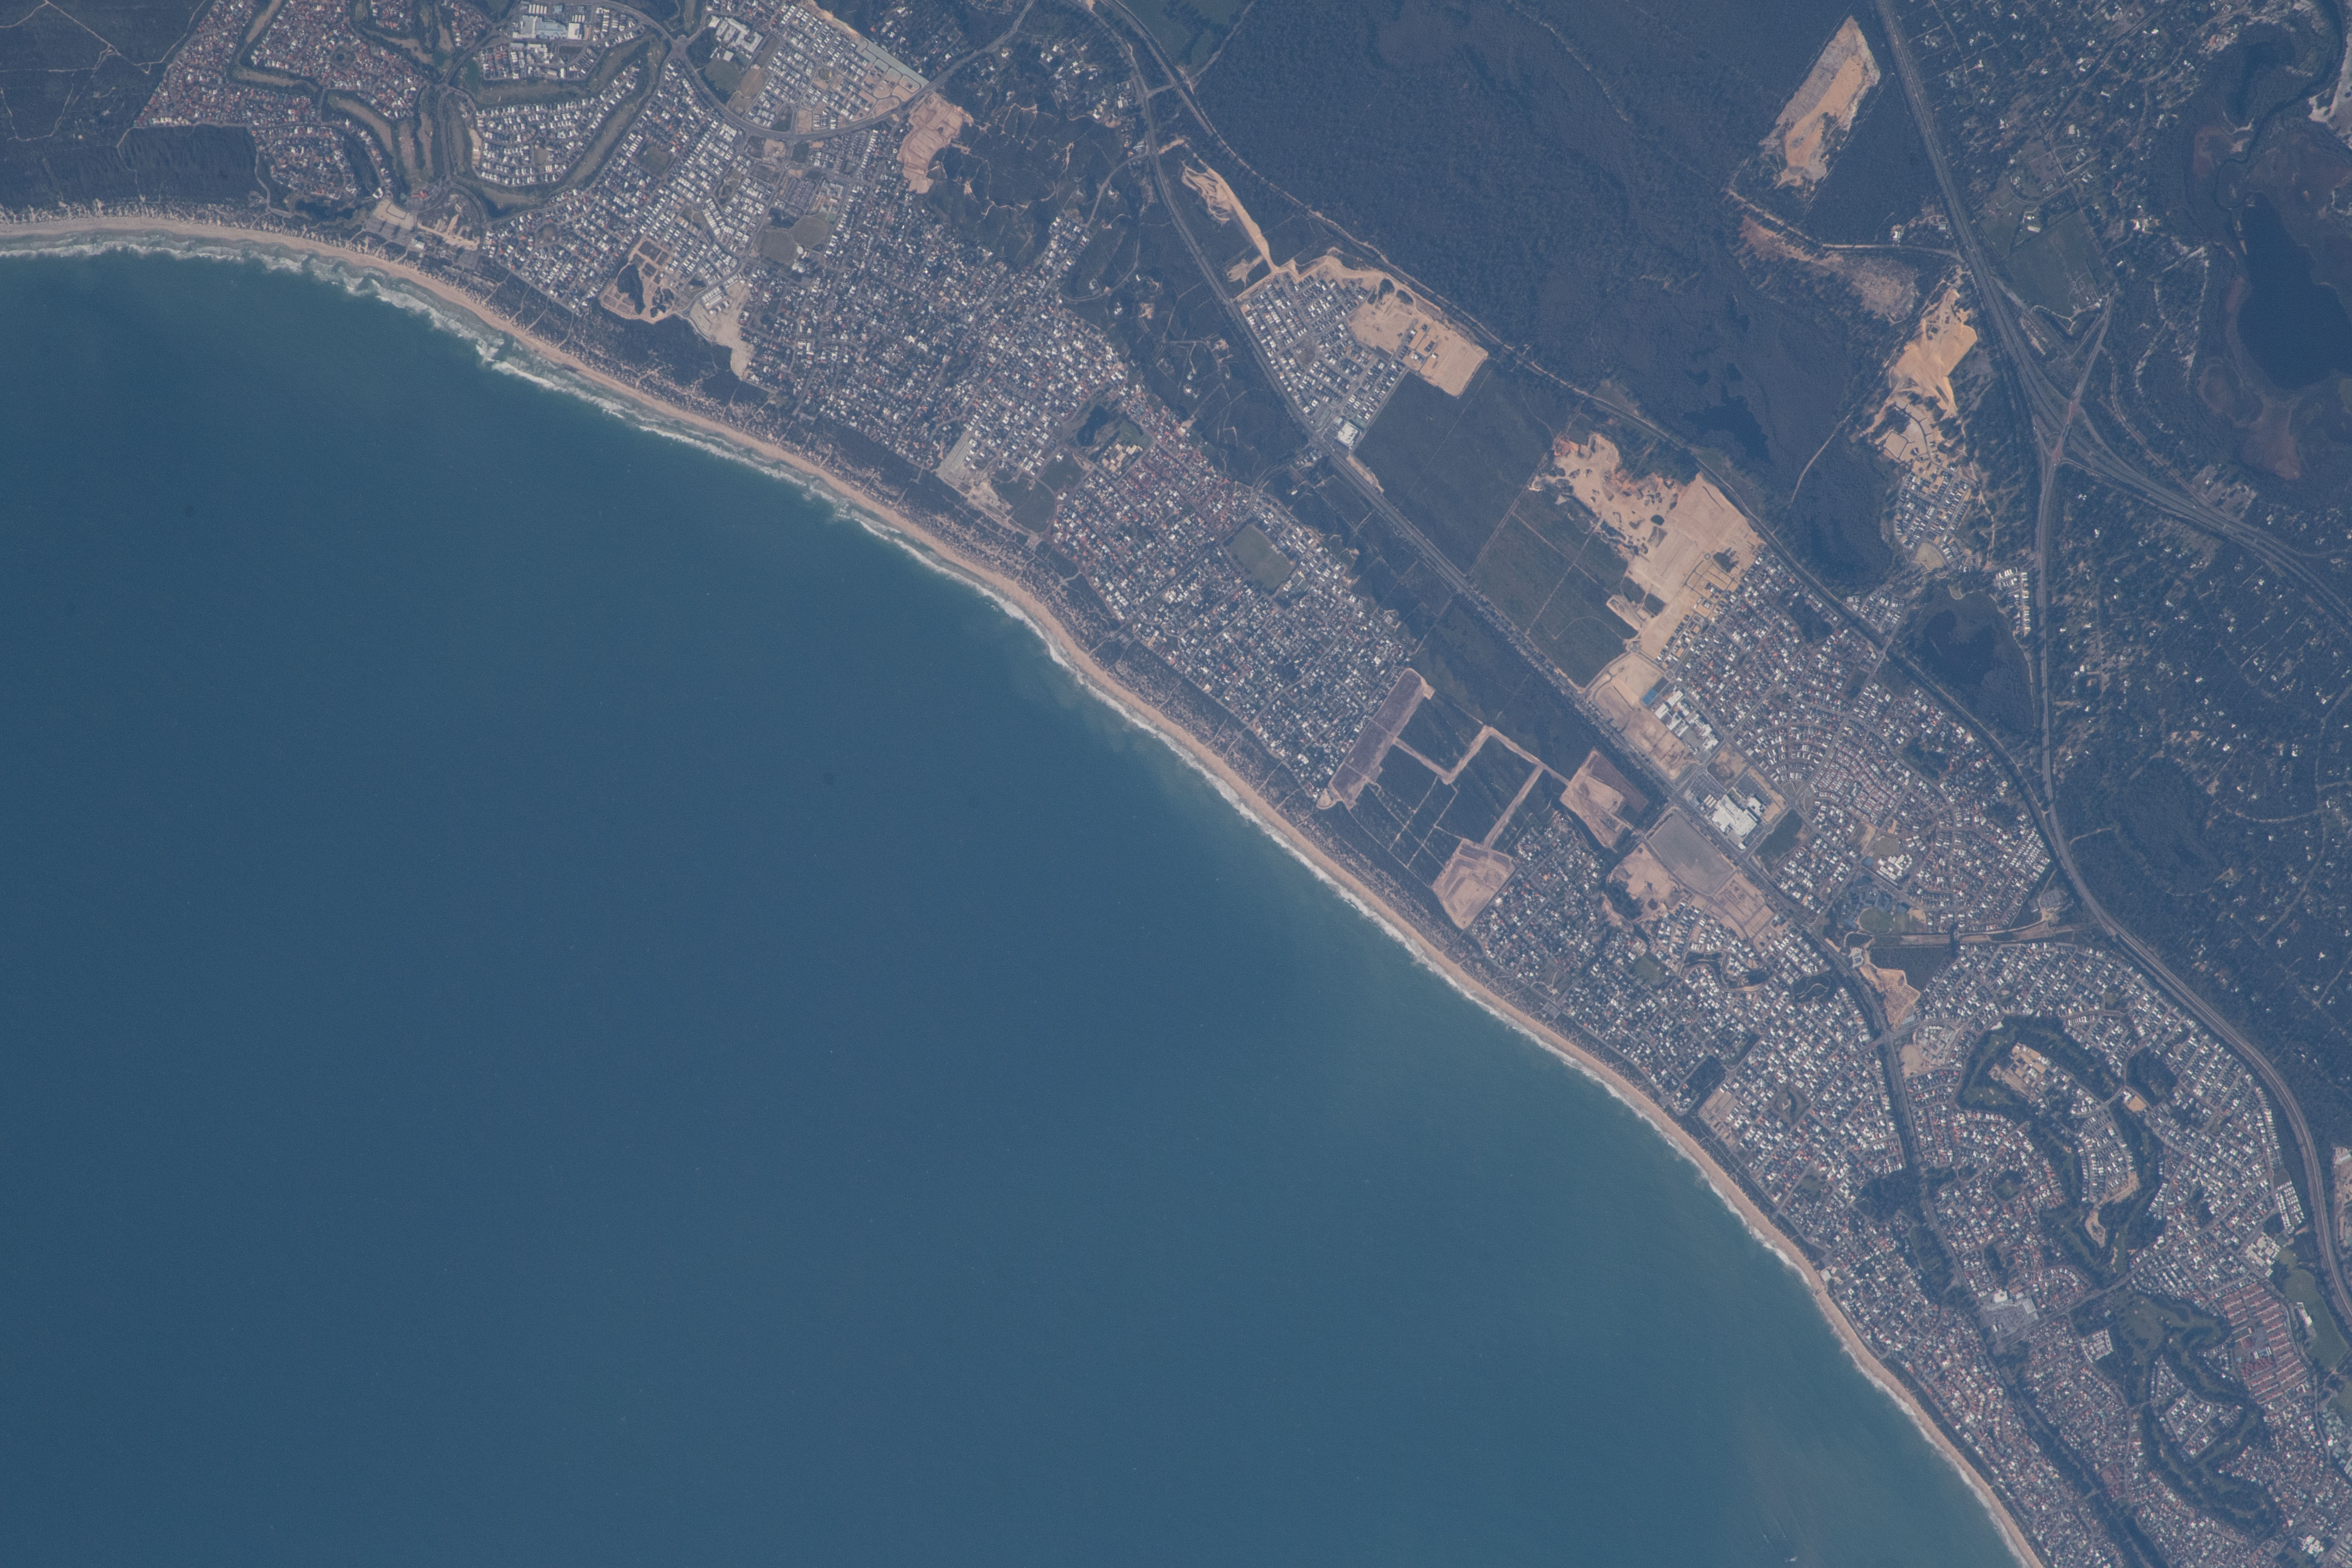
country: AUSTRALIA-WA
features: SINGLETON BEACH, SIGNLETON, AUSTRALIA
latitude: -32.5
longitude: 115.8
